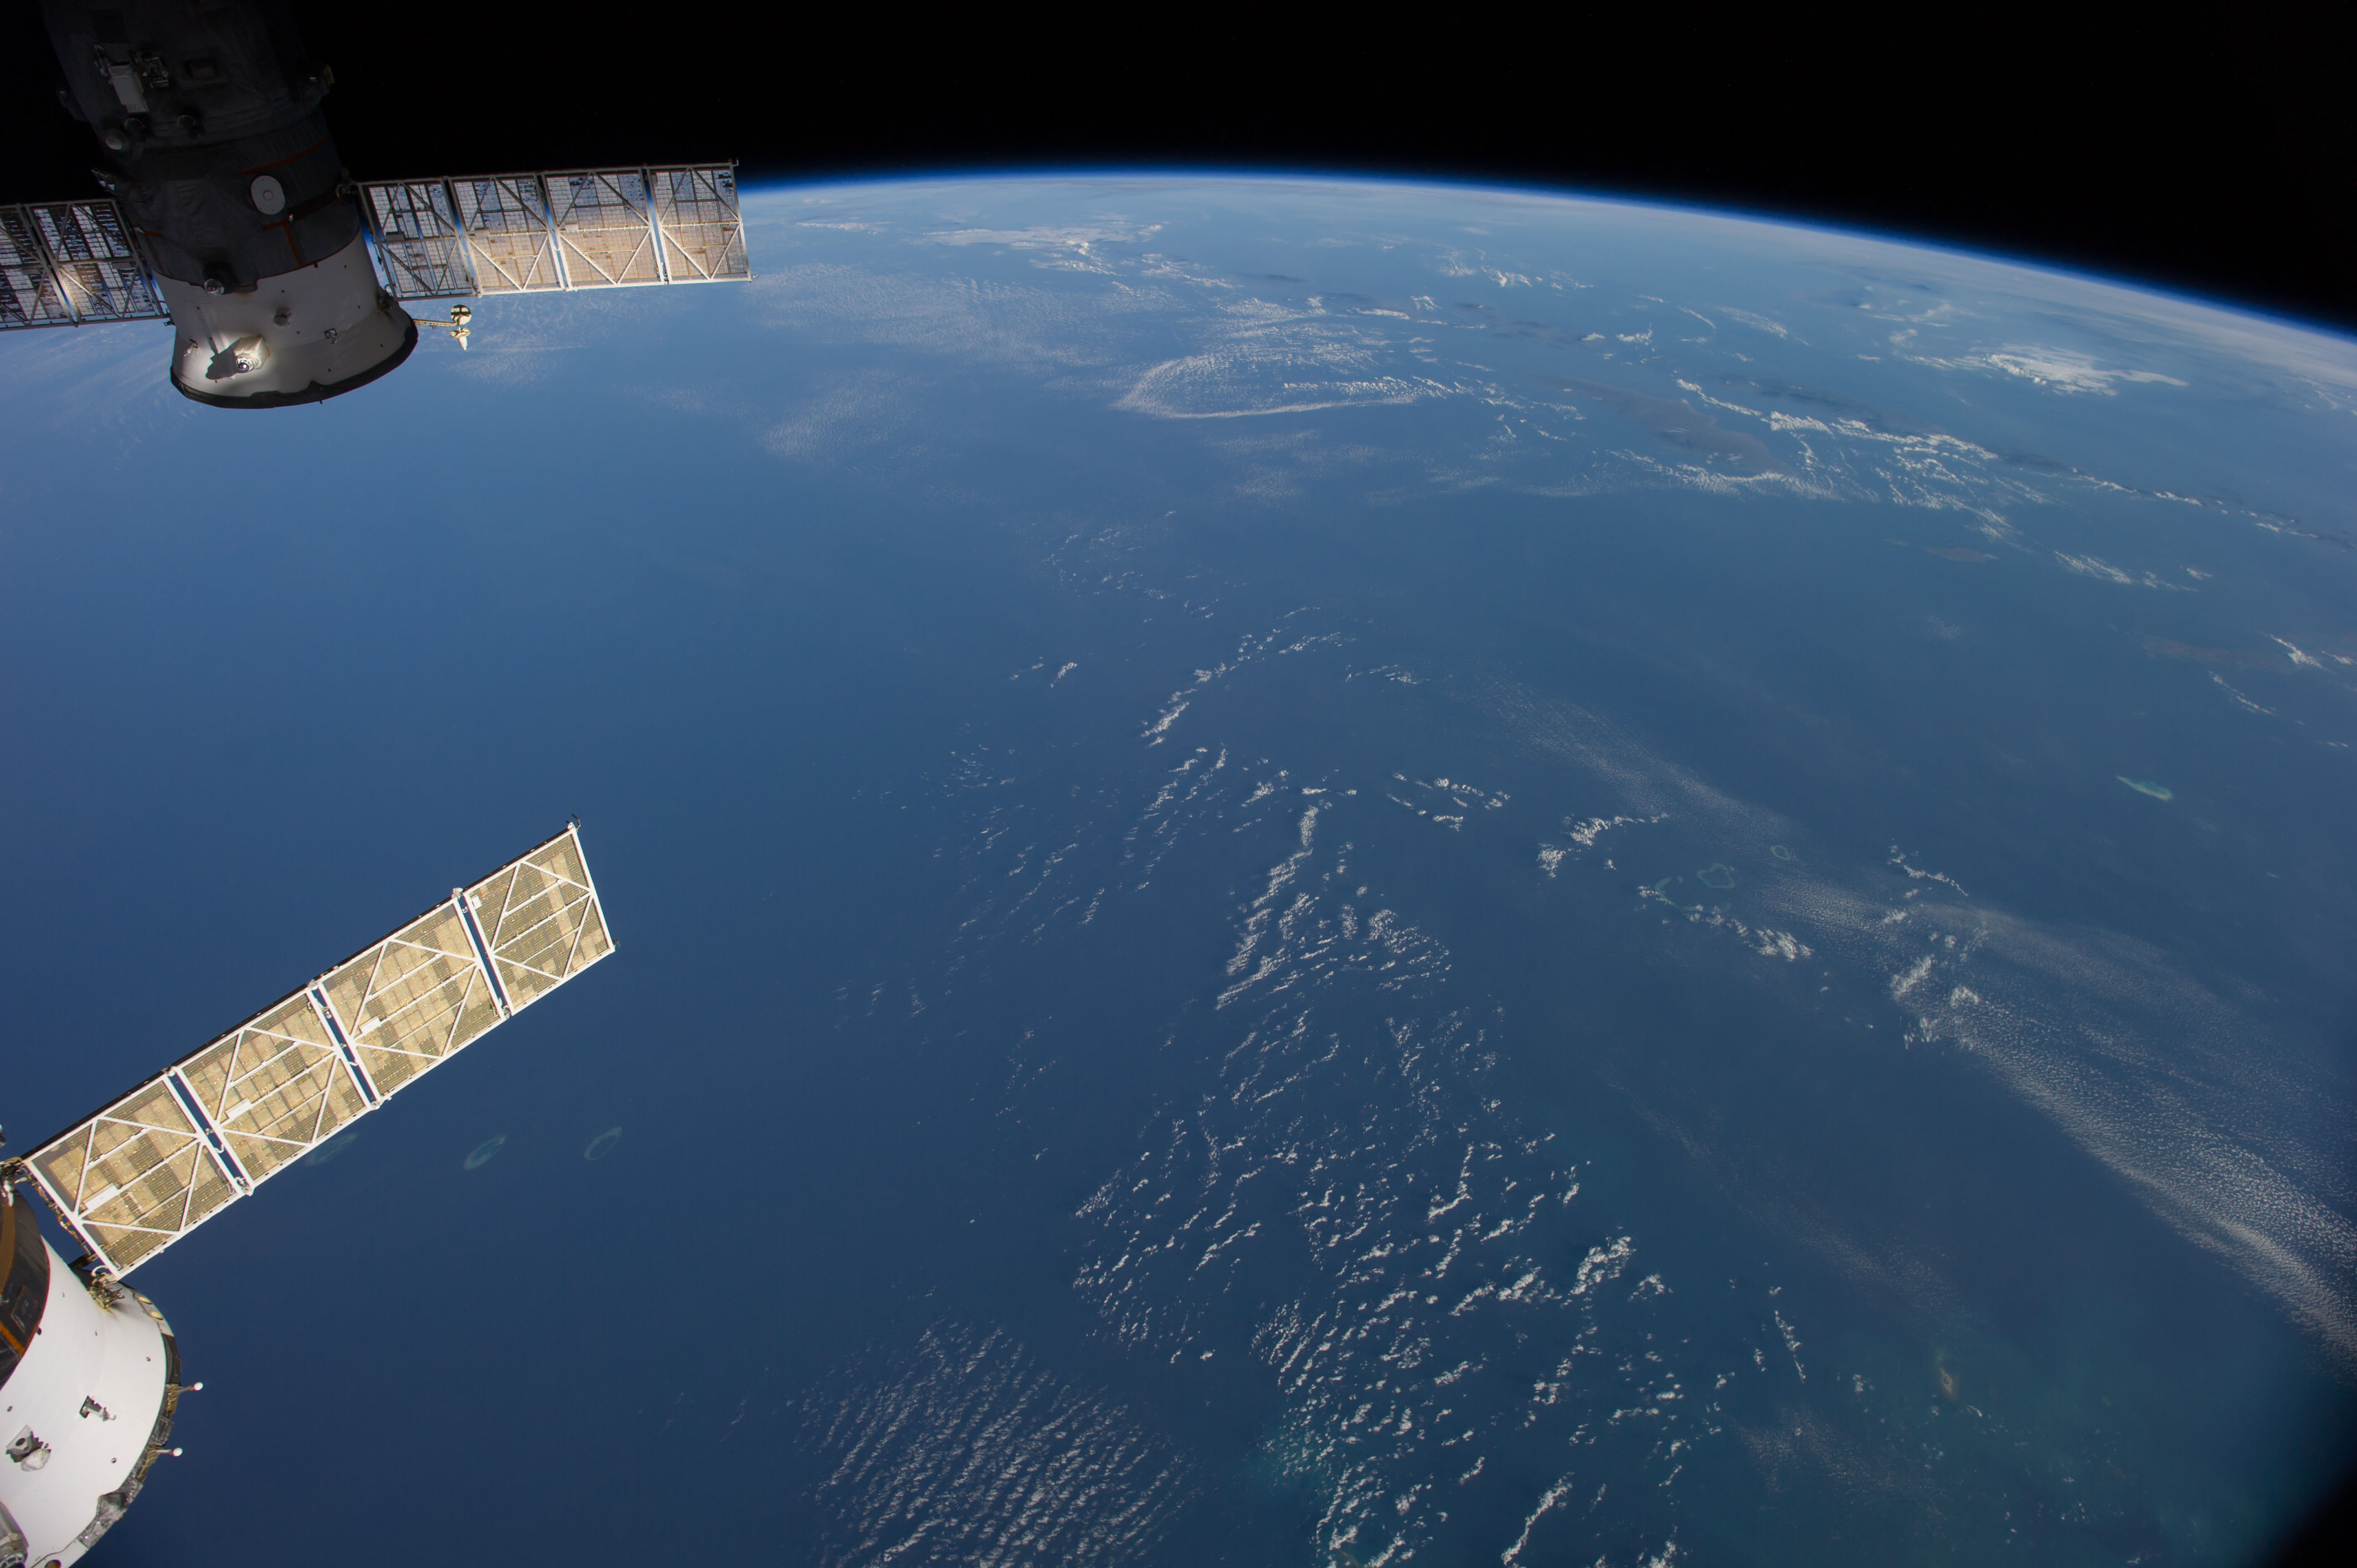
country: AUSTRALIA-WA
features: INDIAN O., JAVA S., BALI S., FLORES S., SAVU S., W. NUSA TENGGARA, E. NUSA TENGGARA, ATMOSPHERIC LIMB
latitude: -14.5
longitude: 119.0
